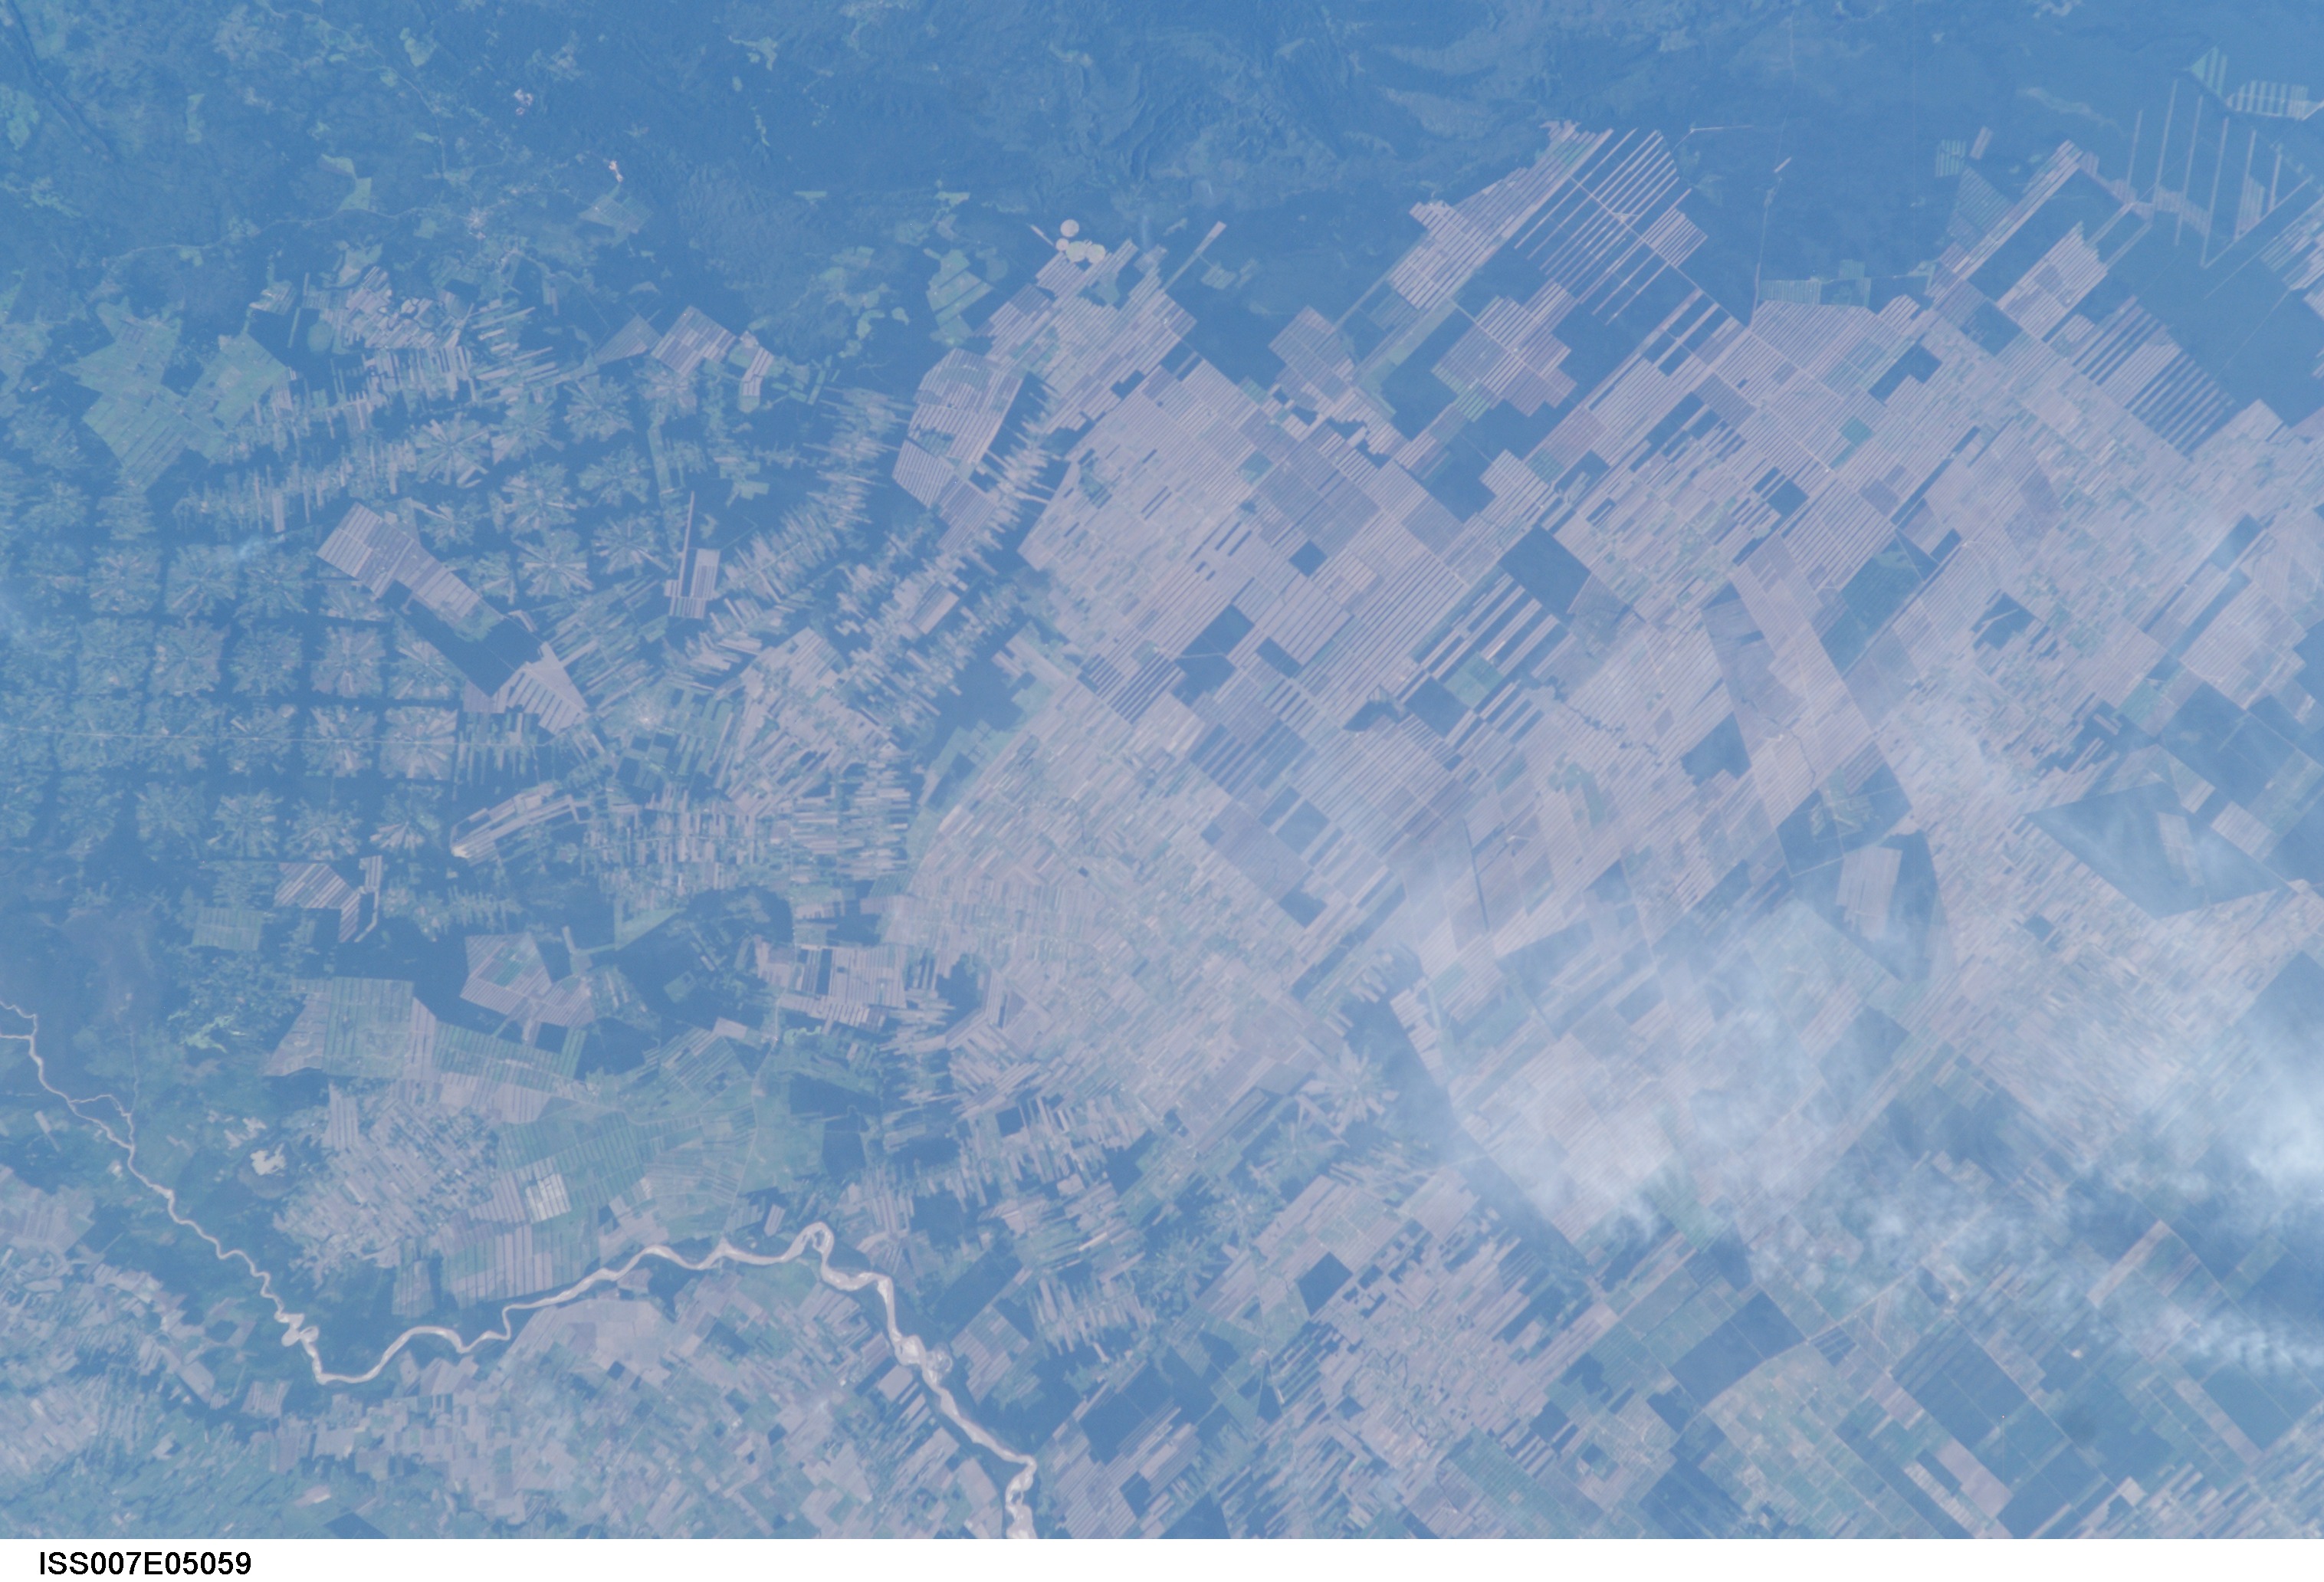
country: BOLIVIA
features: DEFORESTATION, RIO GRANDE, AGR.
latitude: -17.0
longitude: -62.5
